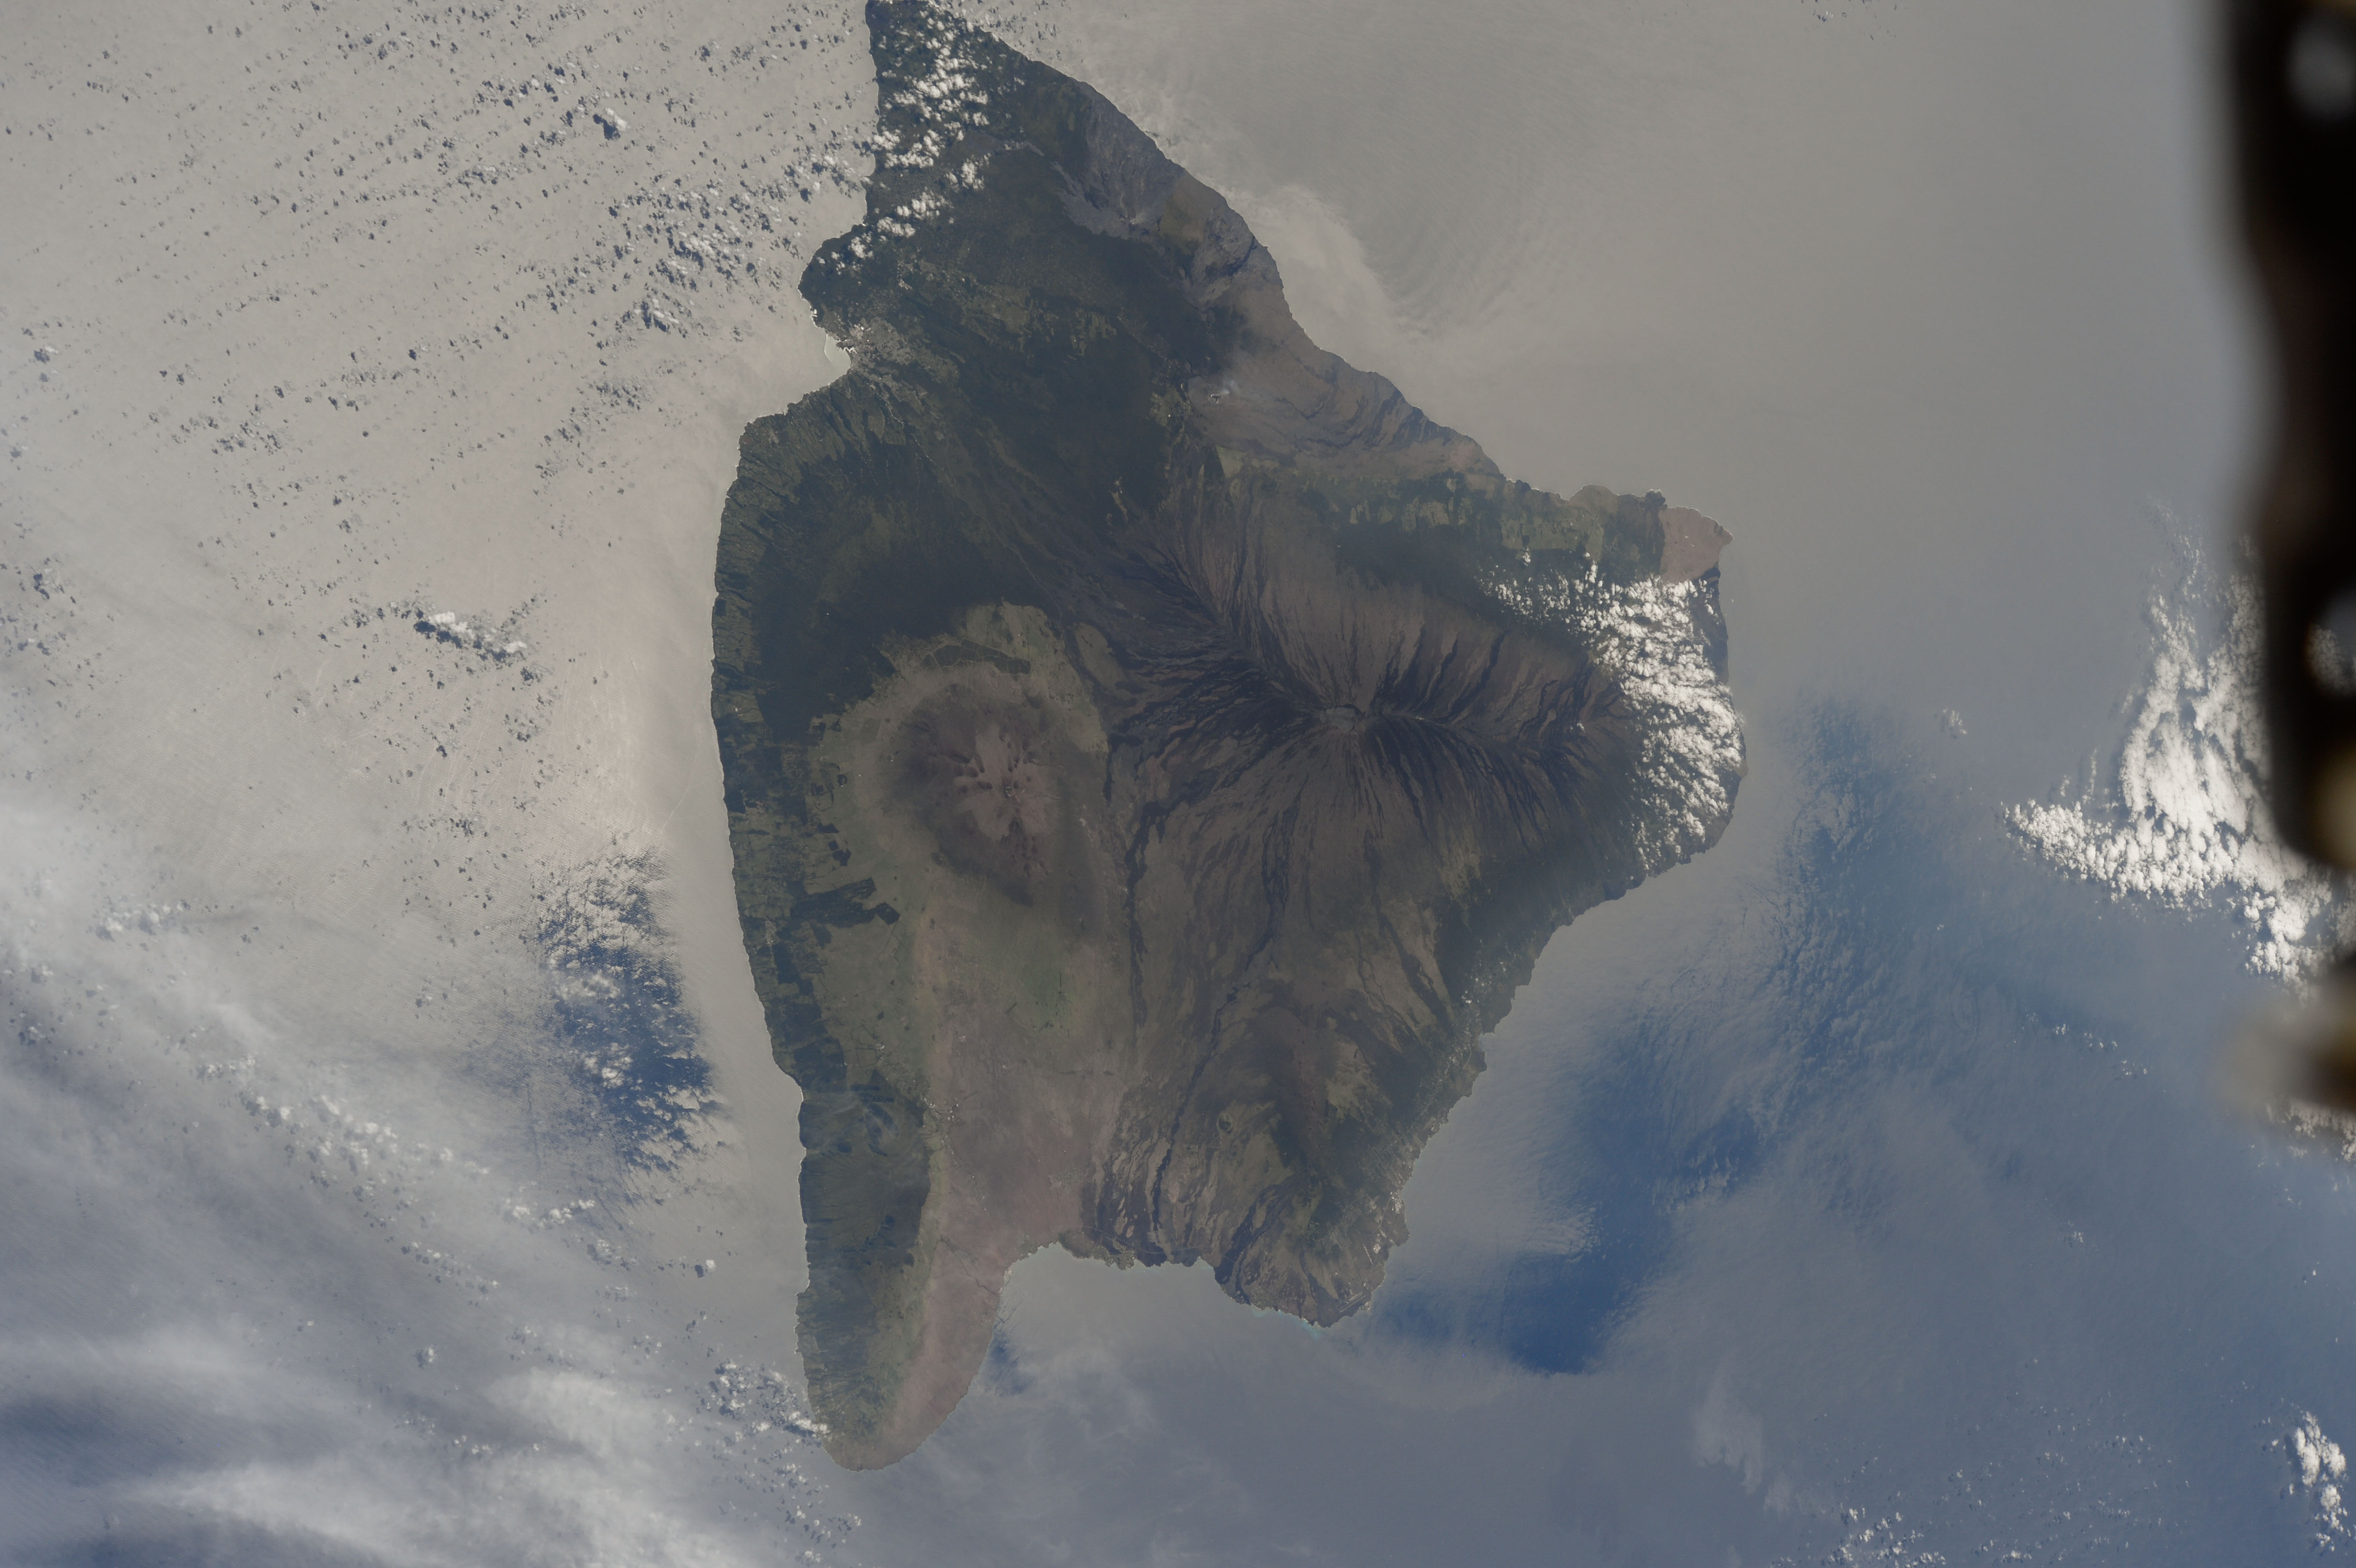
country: USA-HAWAII
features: HAWAII
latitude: 19.5
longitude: -155.5
